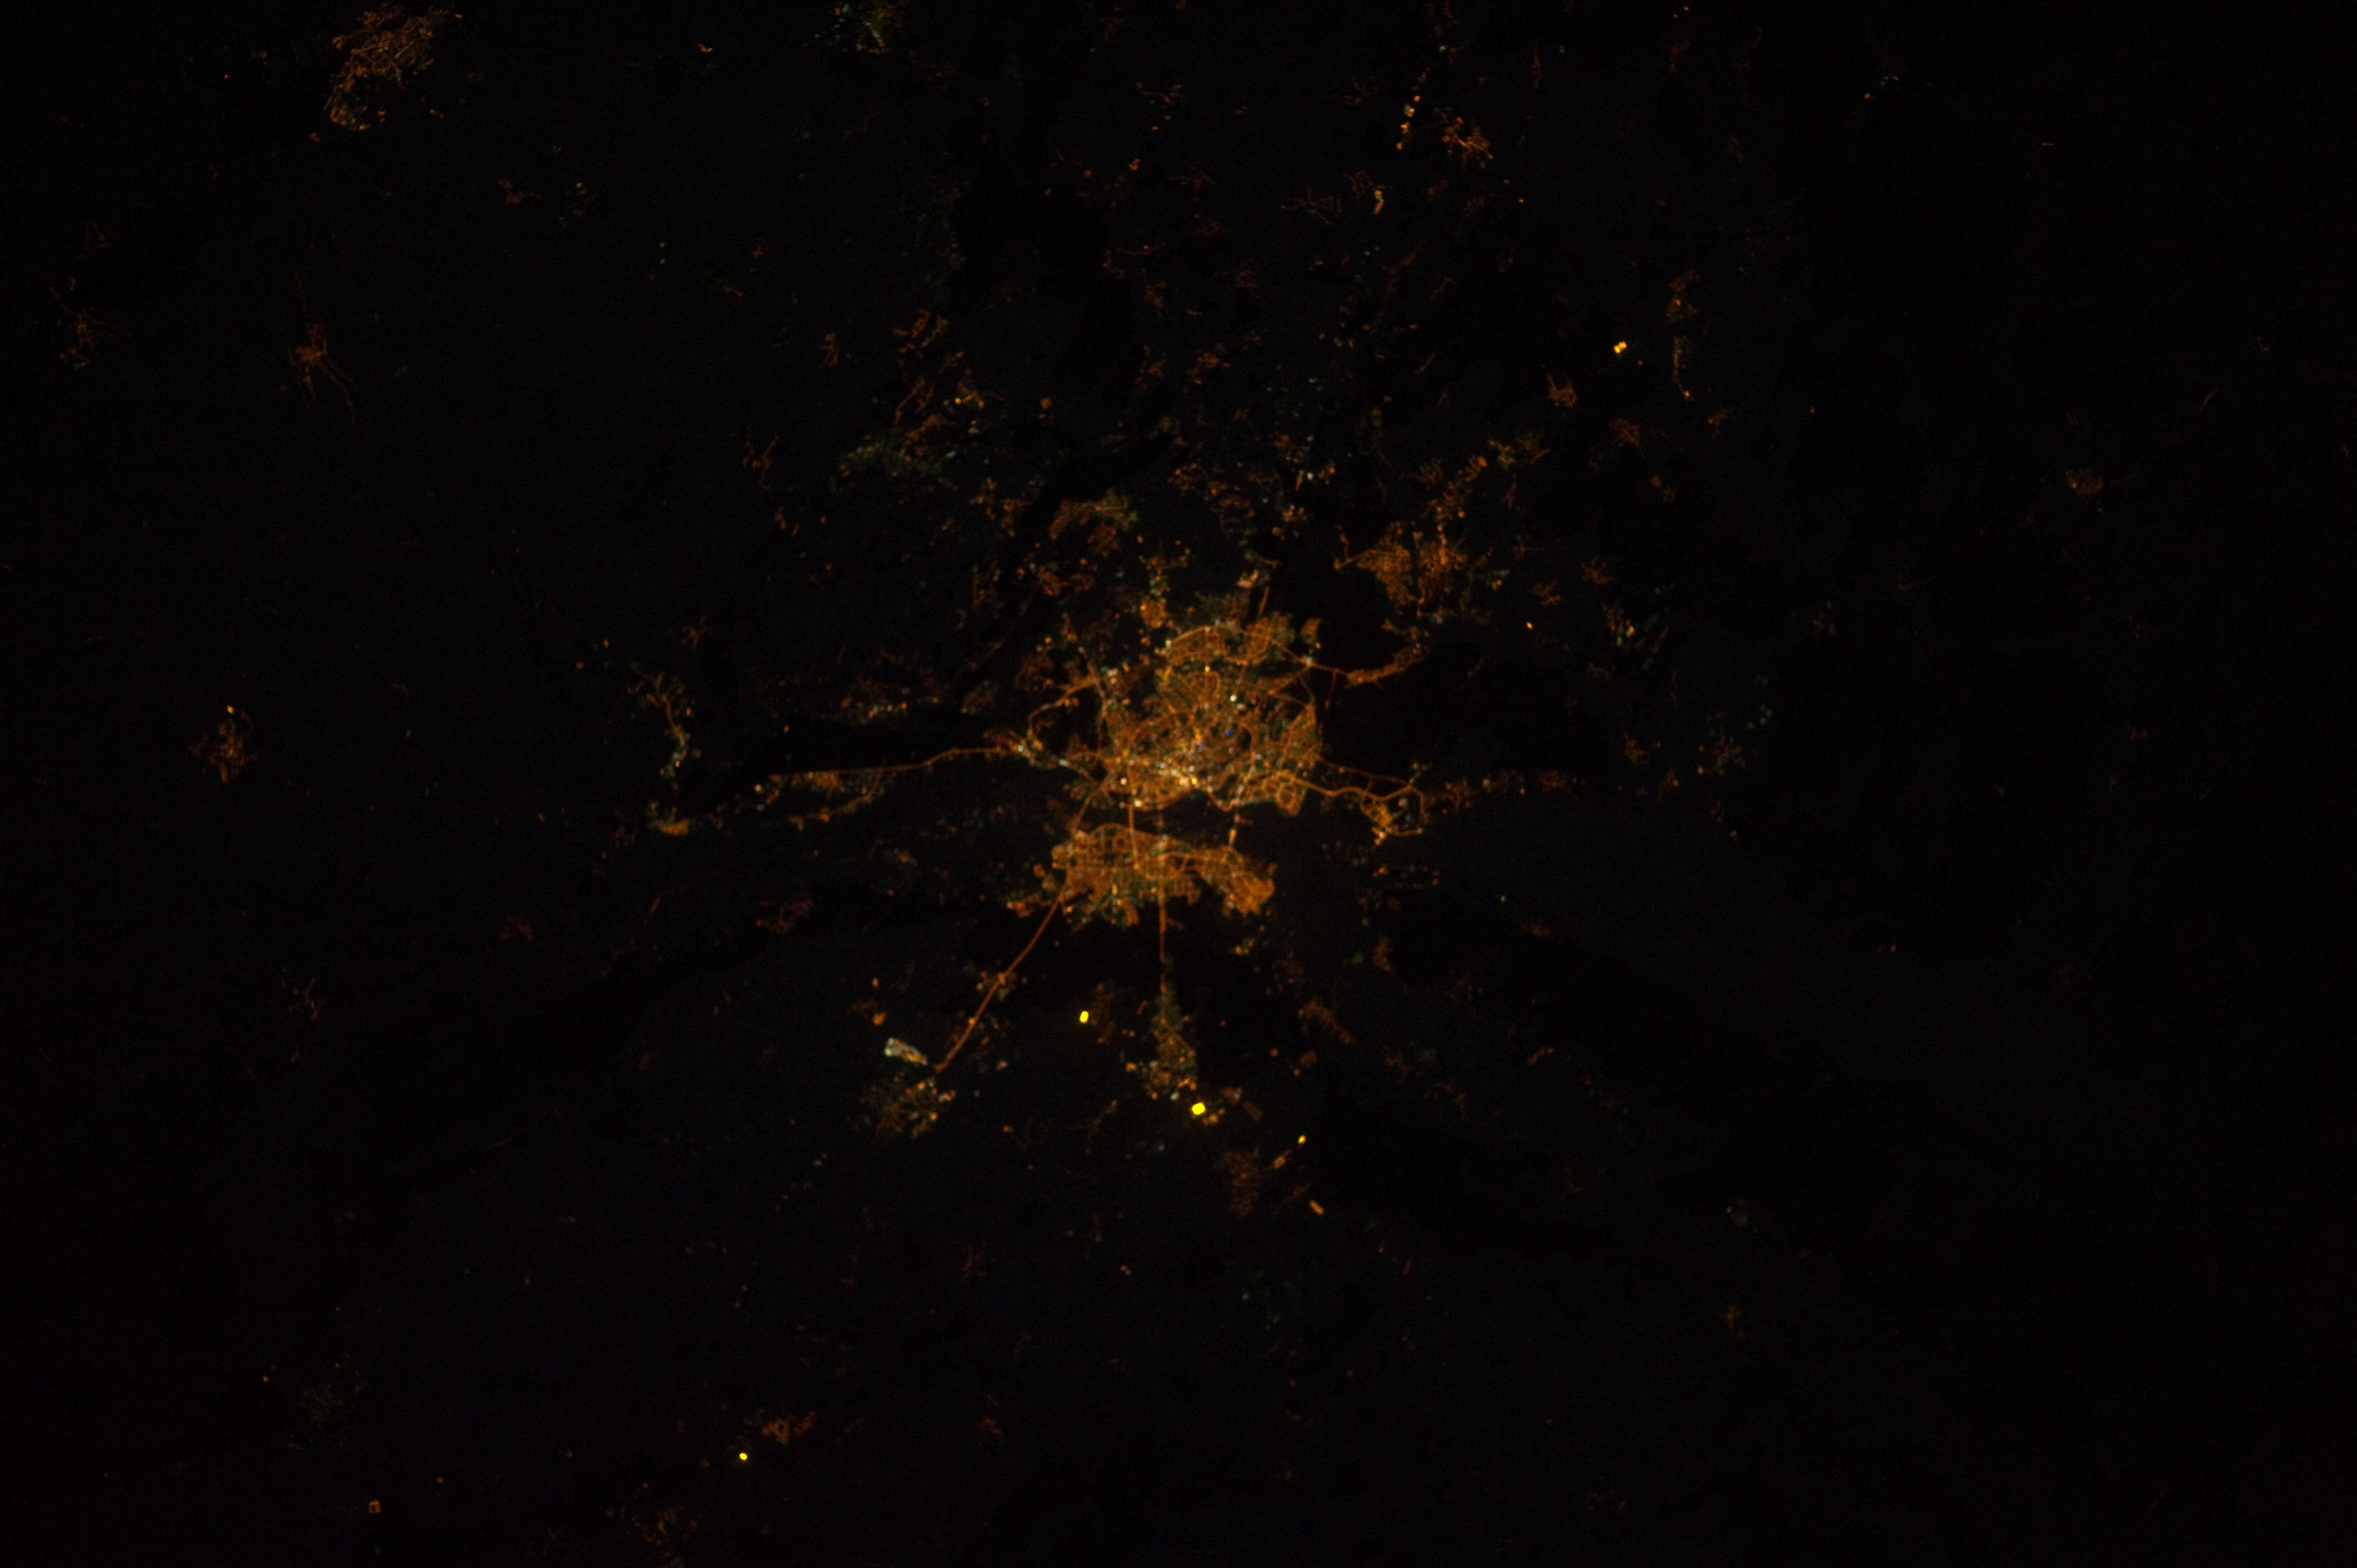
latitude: 50.4
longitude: 30.5
